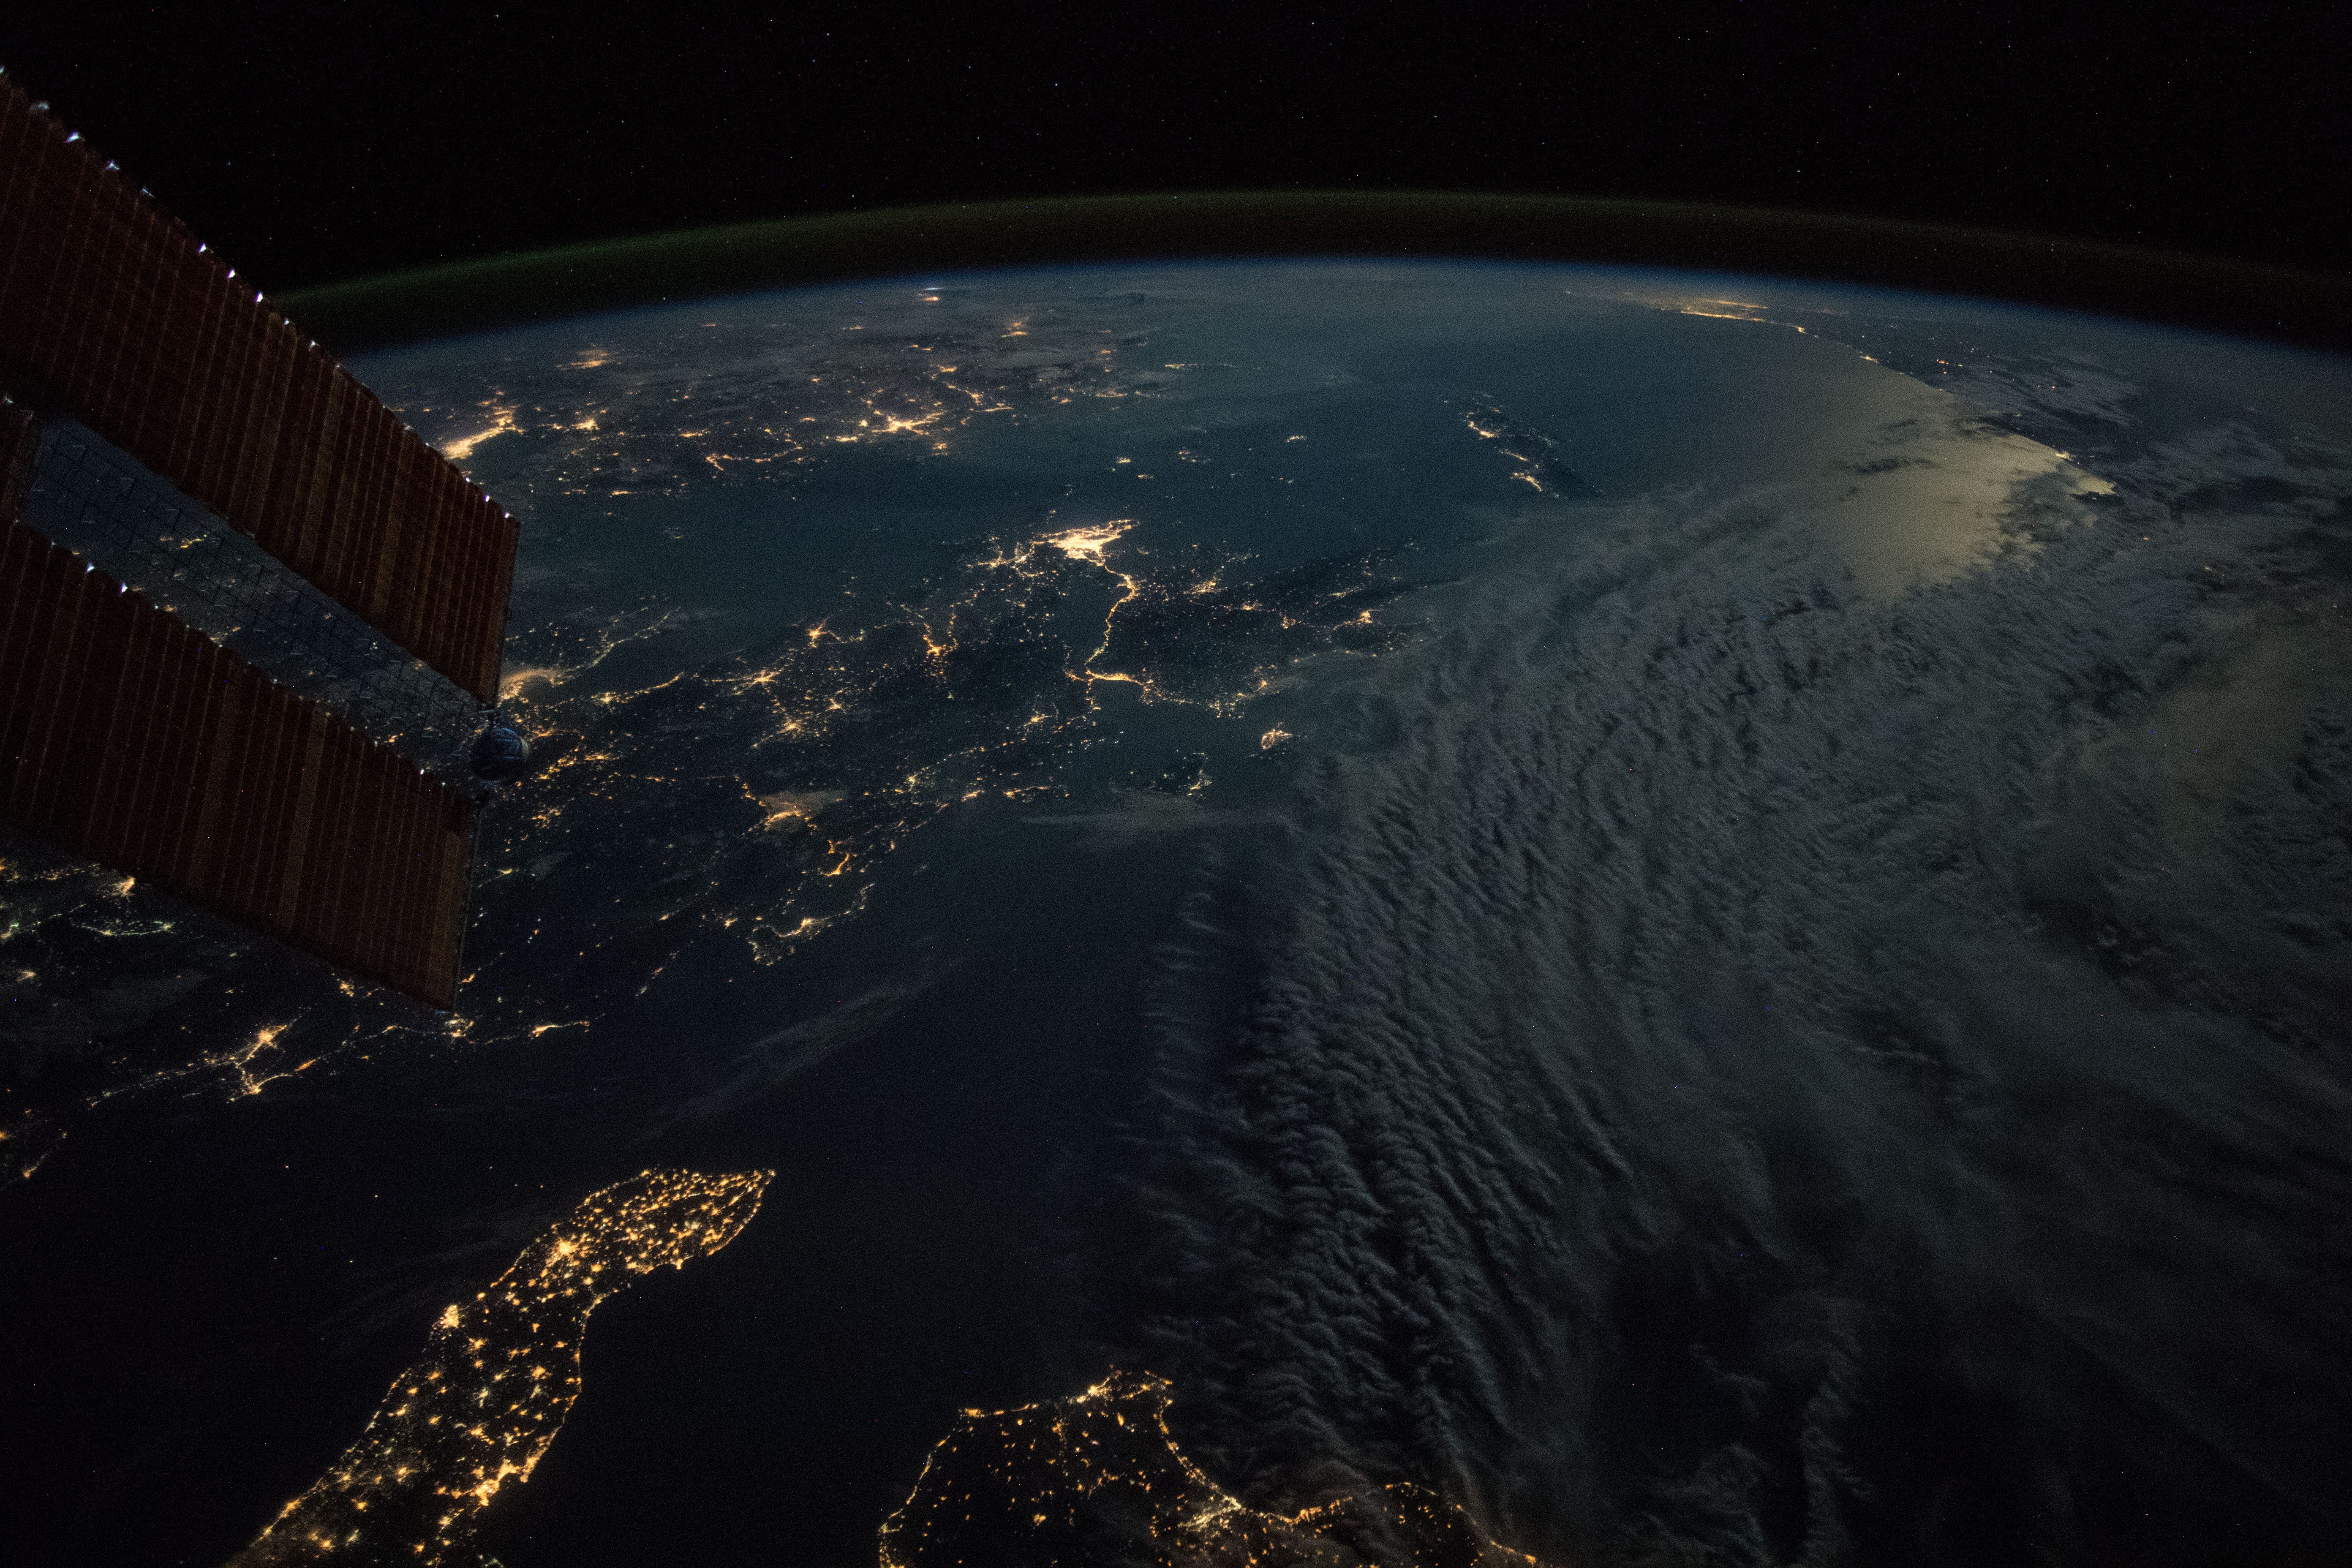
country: ITALY
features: IONIAN SEA, MEDITERRANEAN SEA, TARANTO VALLEY, CROTONE CITY, CATANZATO CITY, PINDUS MOUNTAINS, ATHENS CITY, IZMIR CITY, AEGEAN SEA
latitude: 38.1
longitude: 20.6
